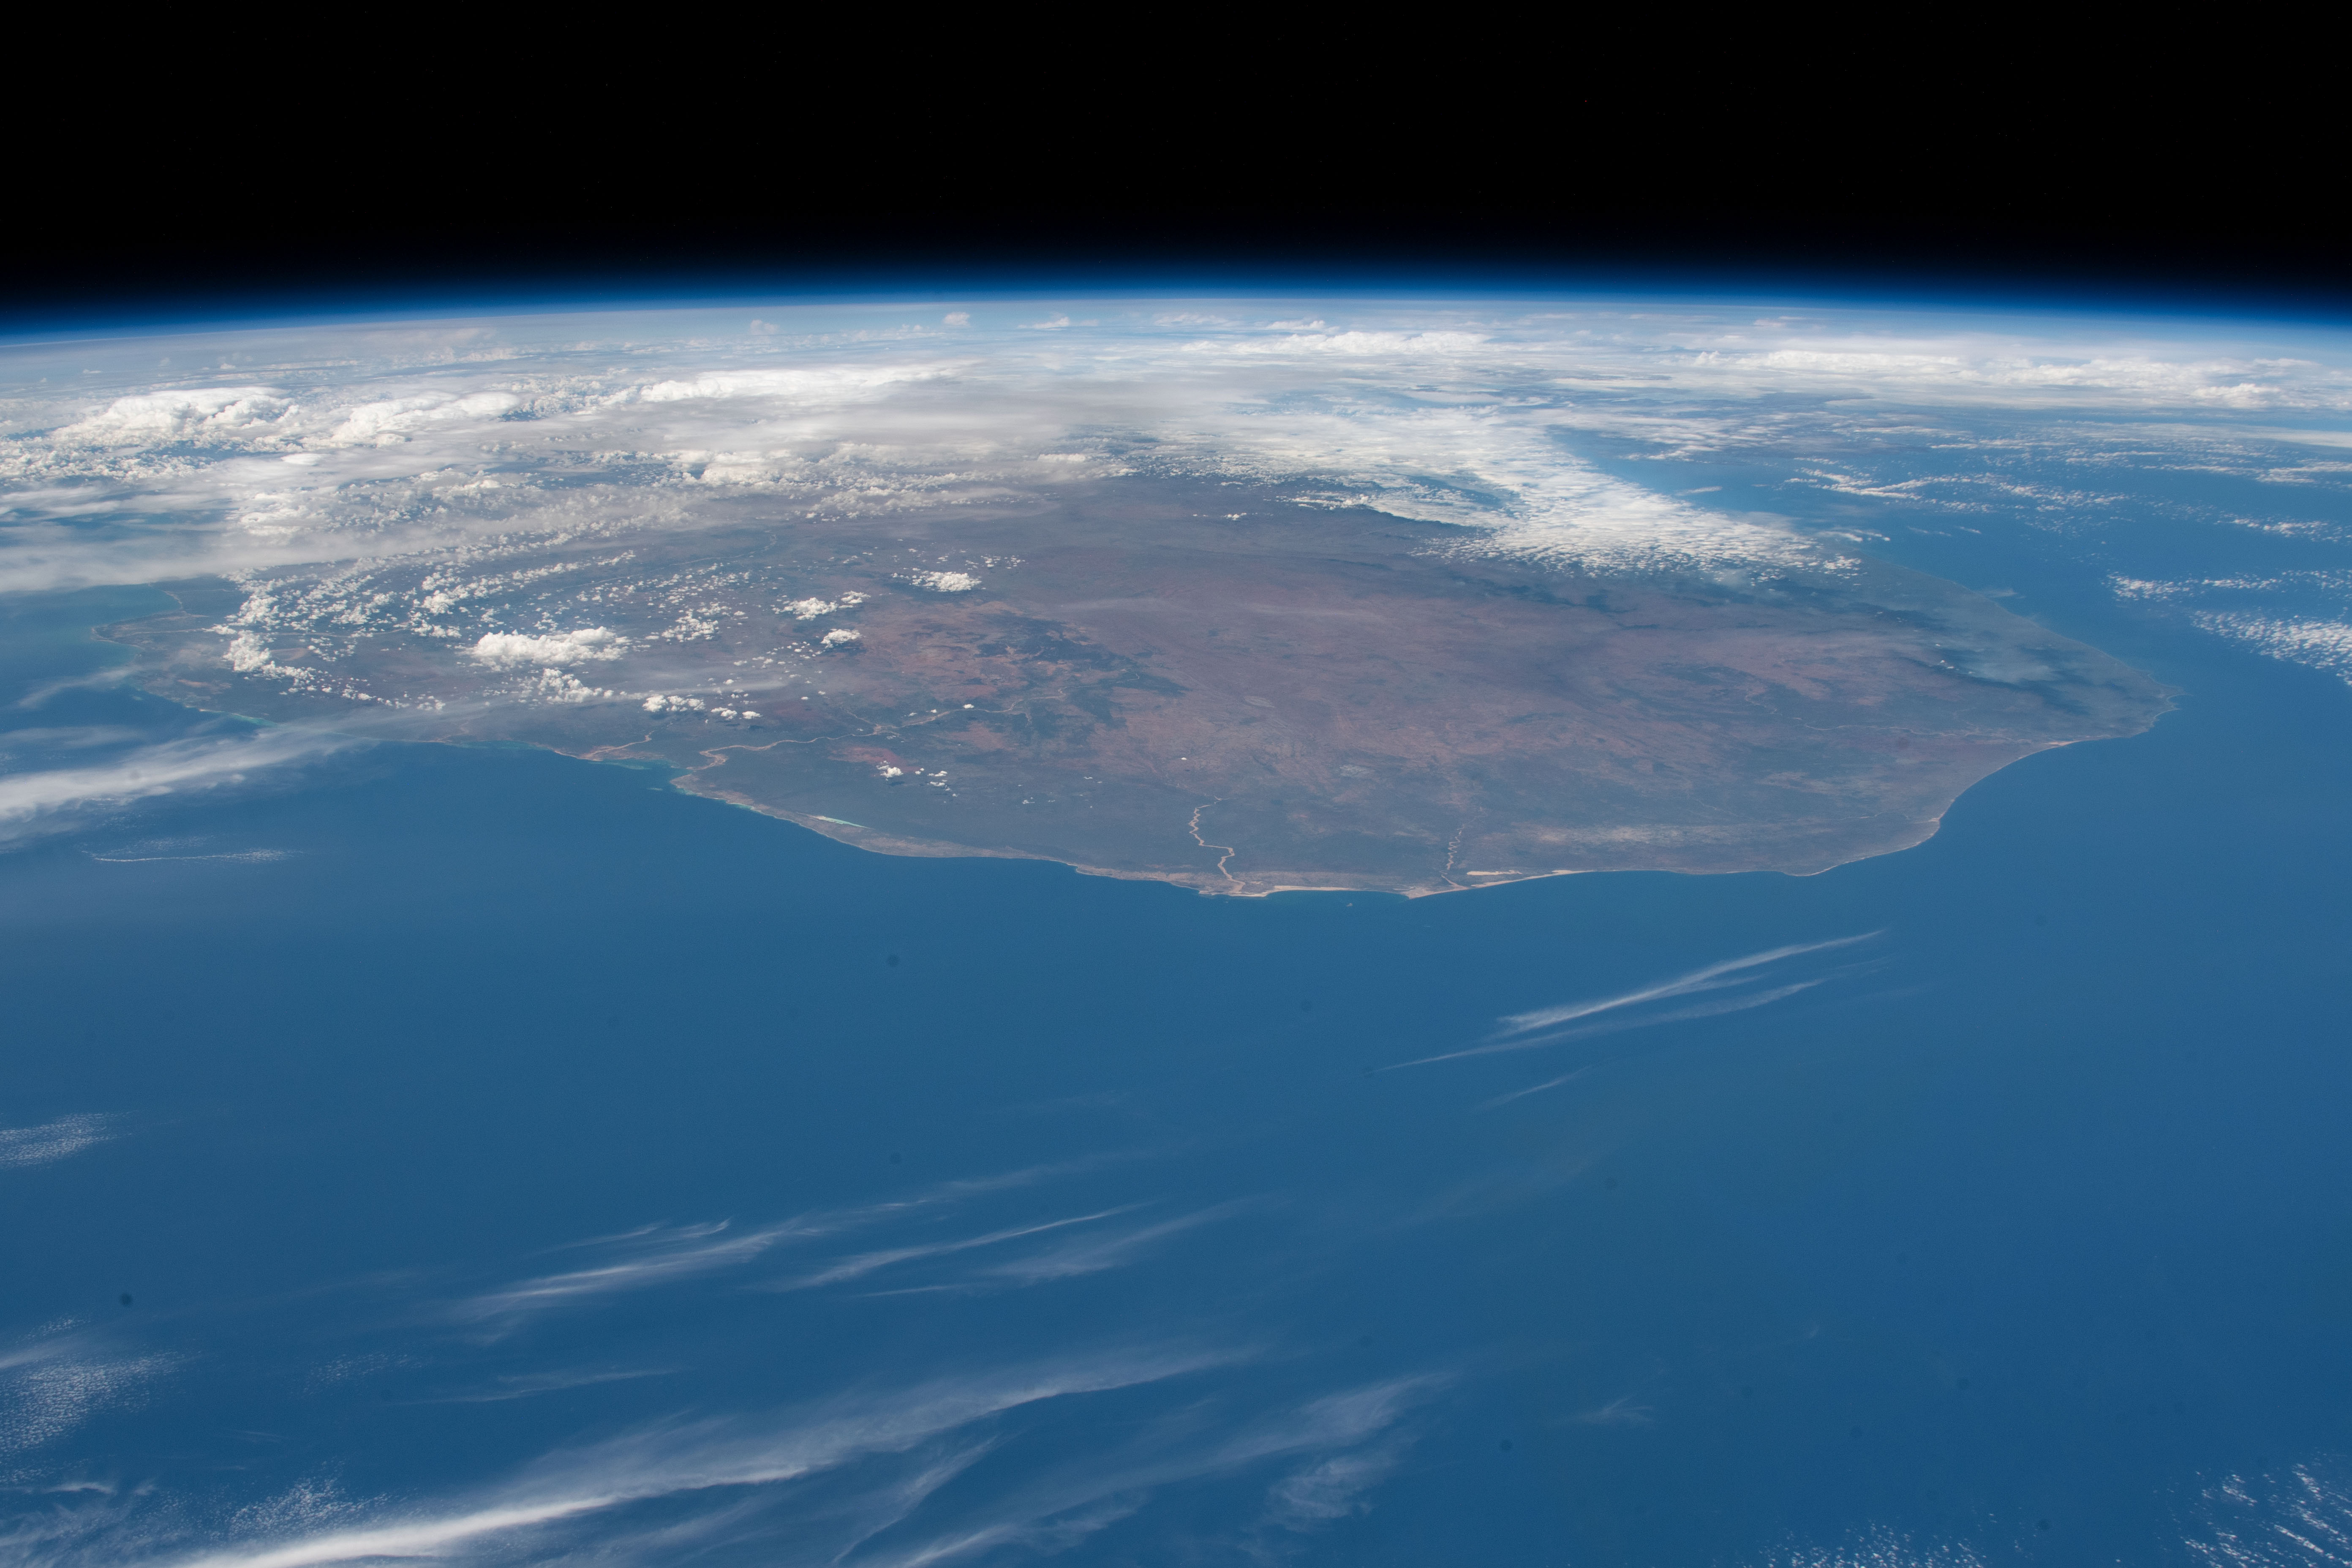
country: MADAGASCAR
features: MADAGASCAR
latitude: -25.0
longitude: 44.5
